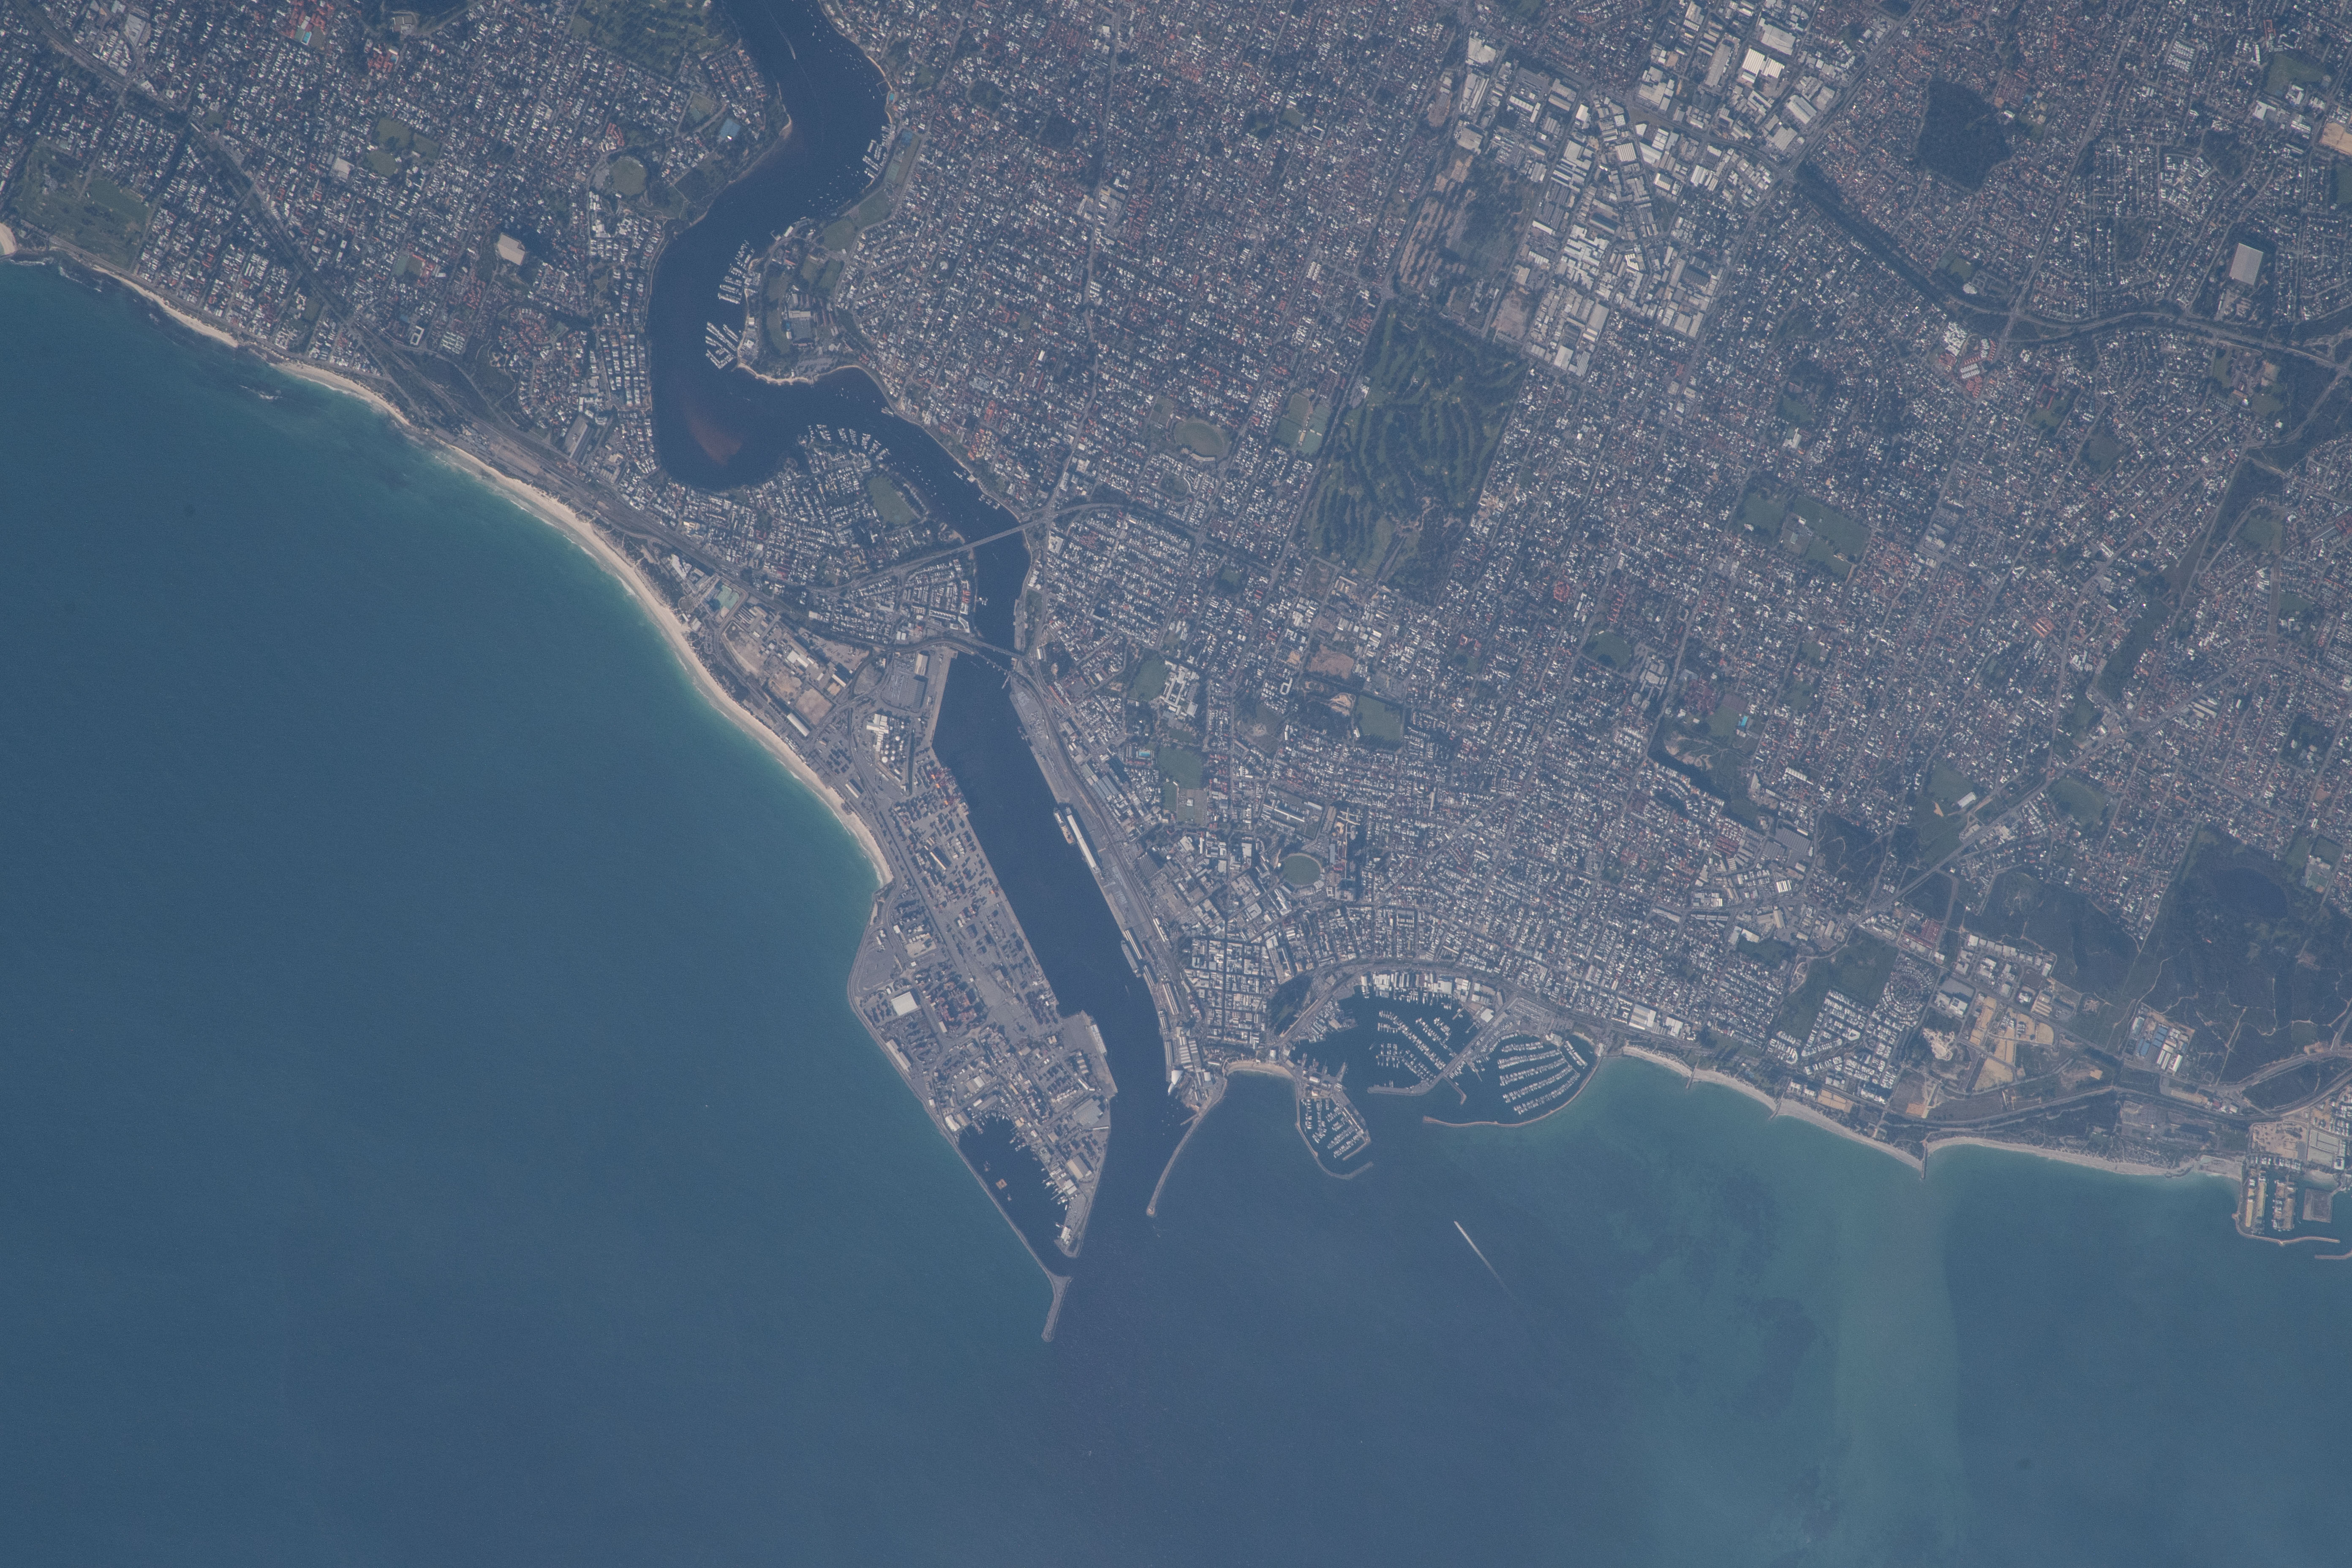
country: AUSTRALIA-WA
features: FREMANTLE, SWAN RIVER, AUSTRALIA
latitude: -32.0
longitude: 115.8
